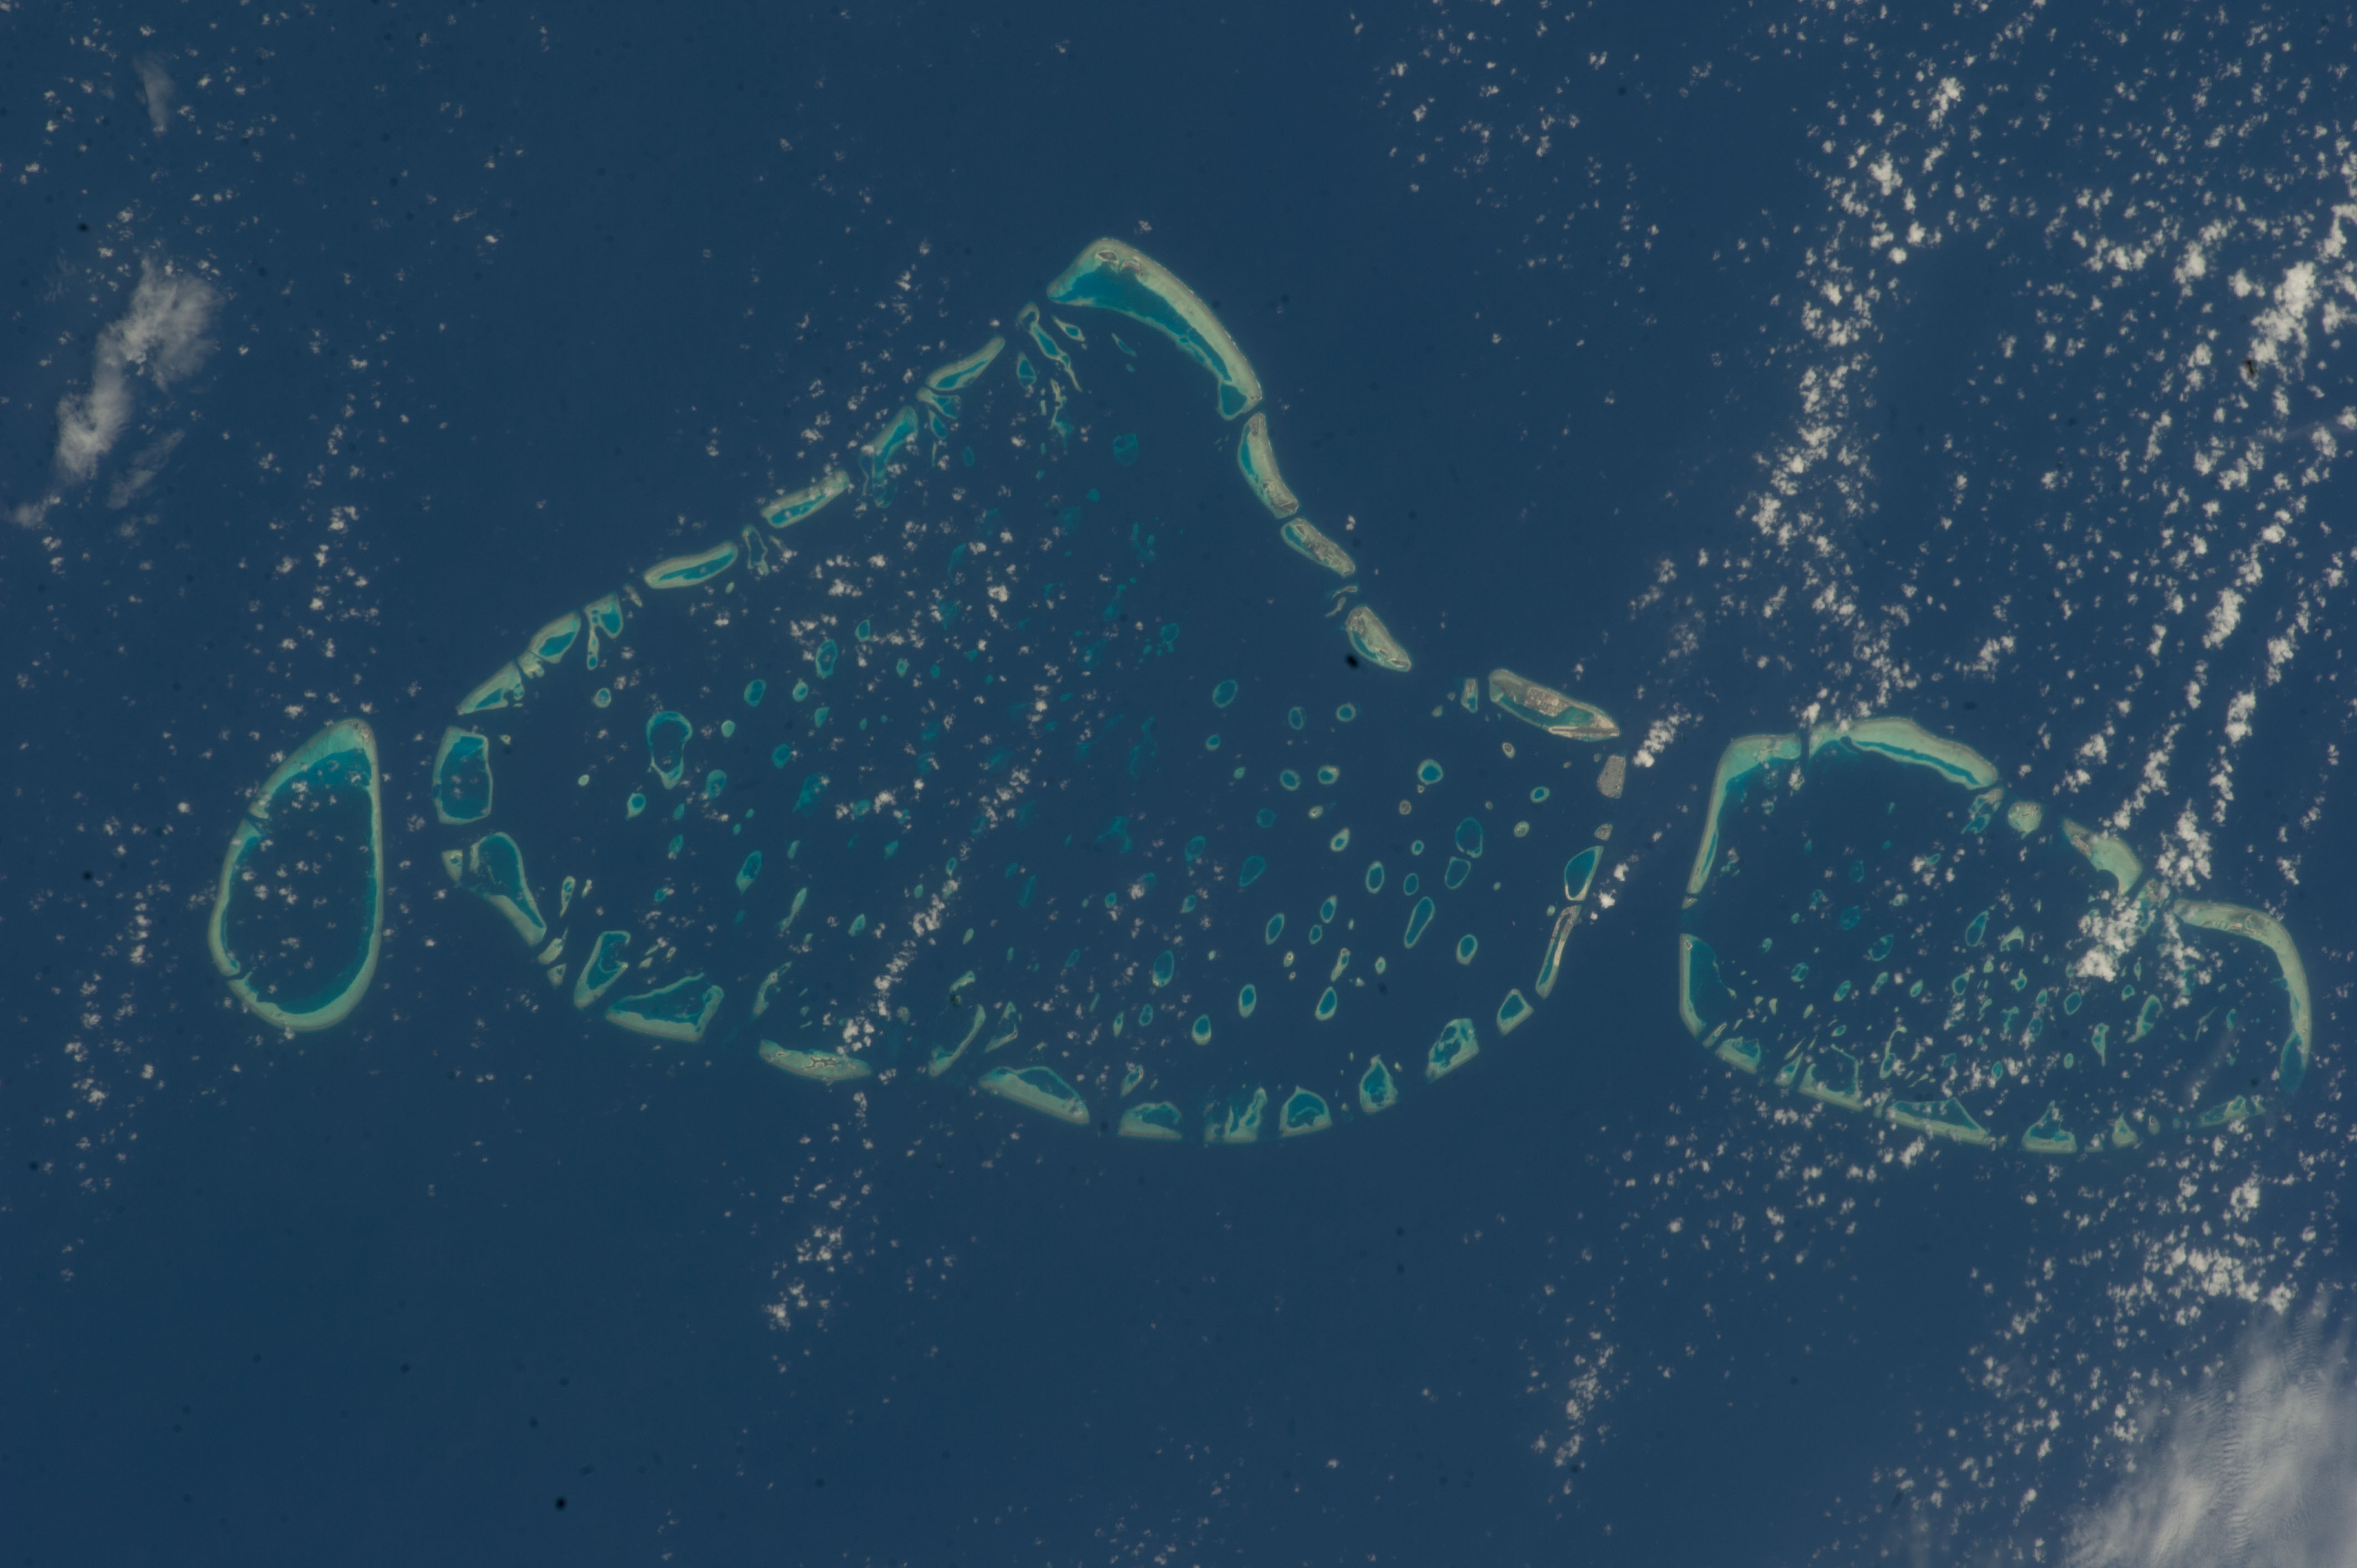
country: ARABIAN SEA
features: MALDIVES, ISLANDS, CORAL ISLANDS, GAAFARU, DHIFFUSHI
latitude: 4.4
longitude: 73.5
